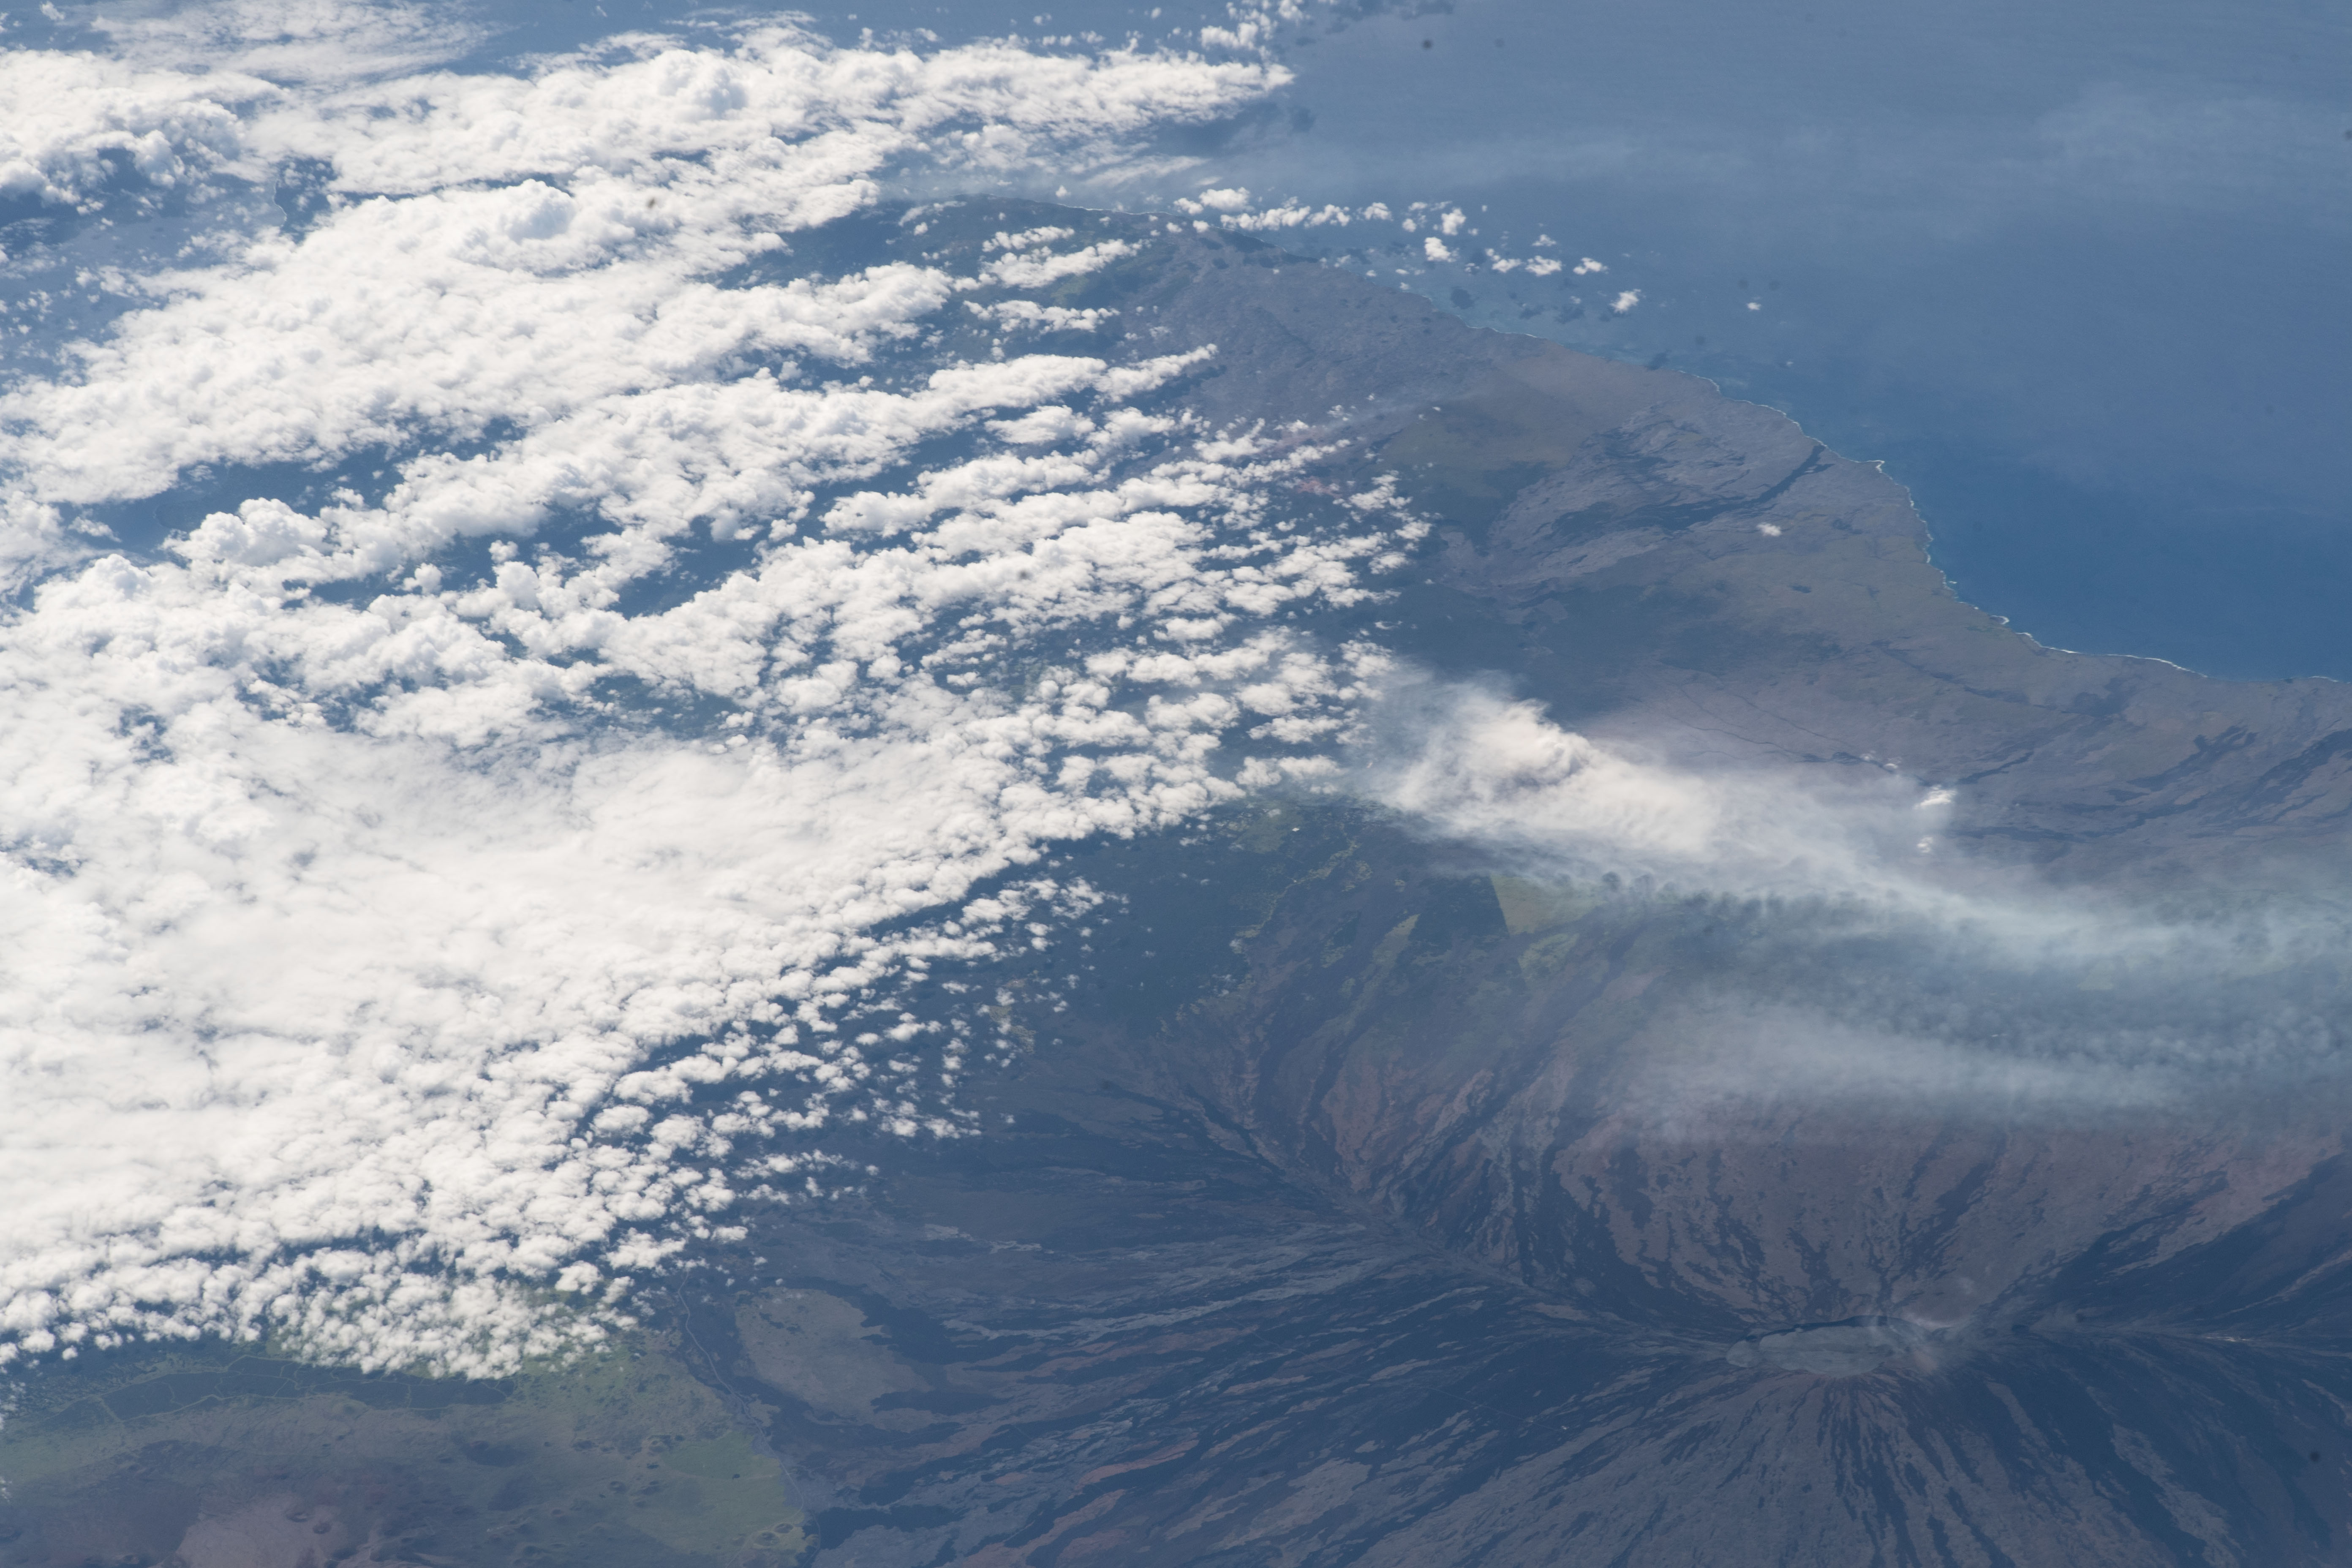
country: USA-HAWAII
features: KILAUEA VOL. ERUPTION, PLUME, MAUNA LOA
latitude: 19.5
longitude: -155.2
